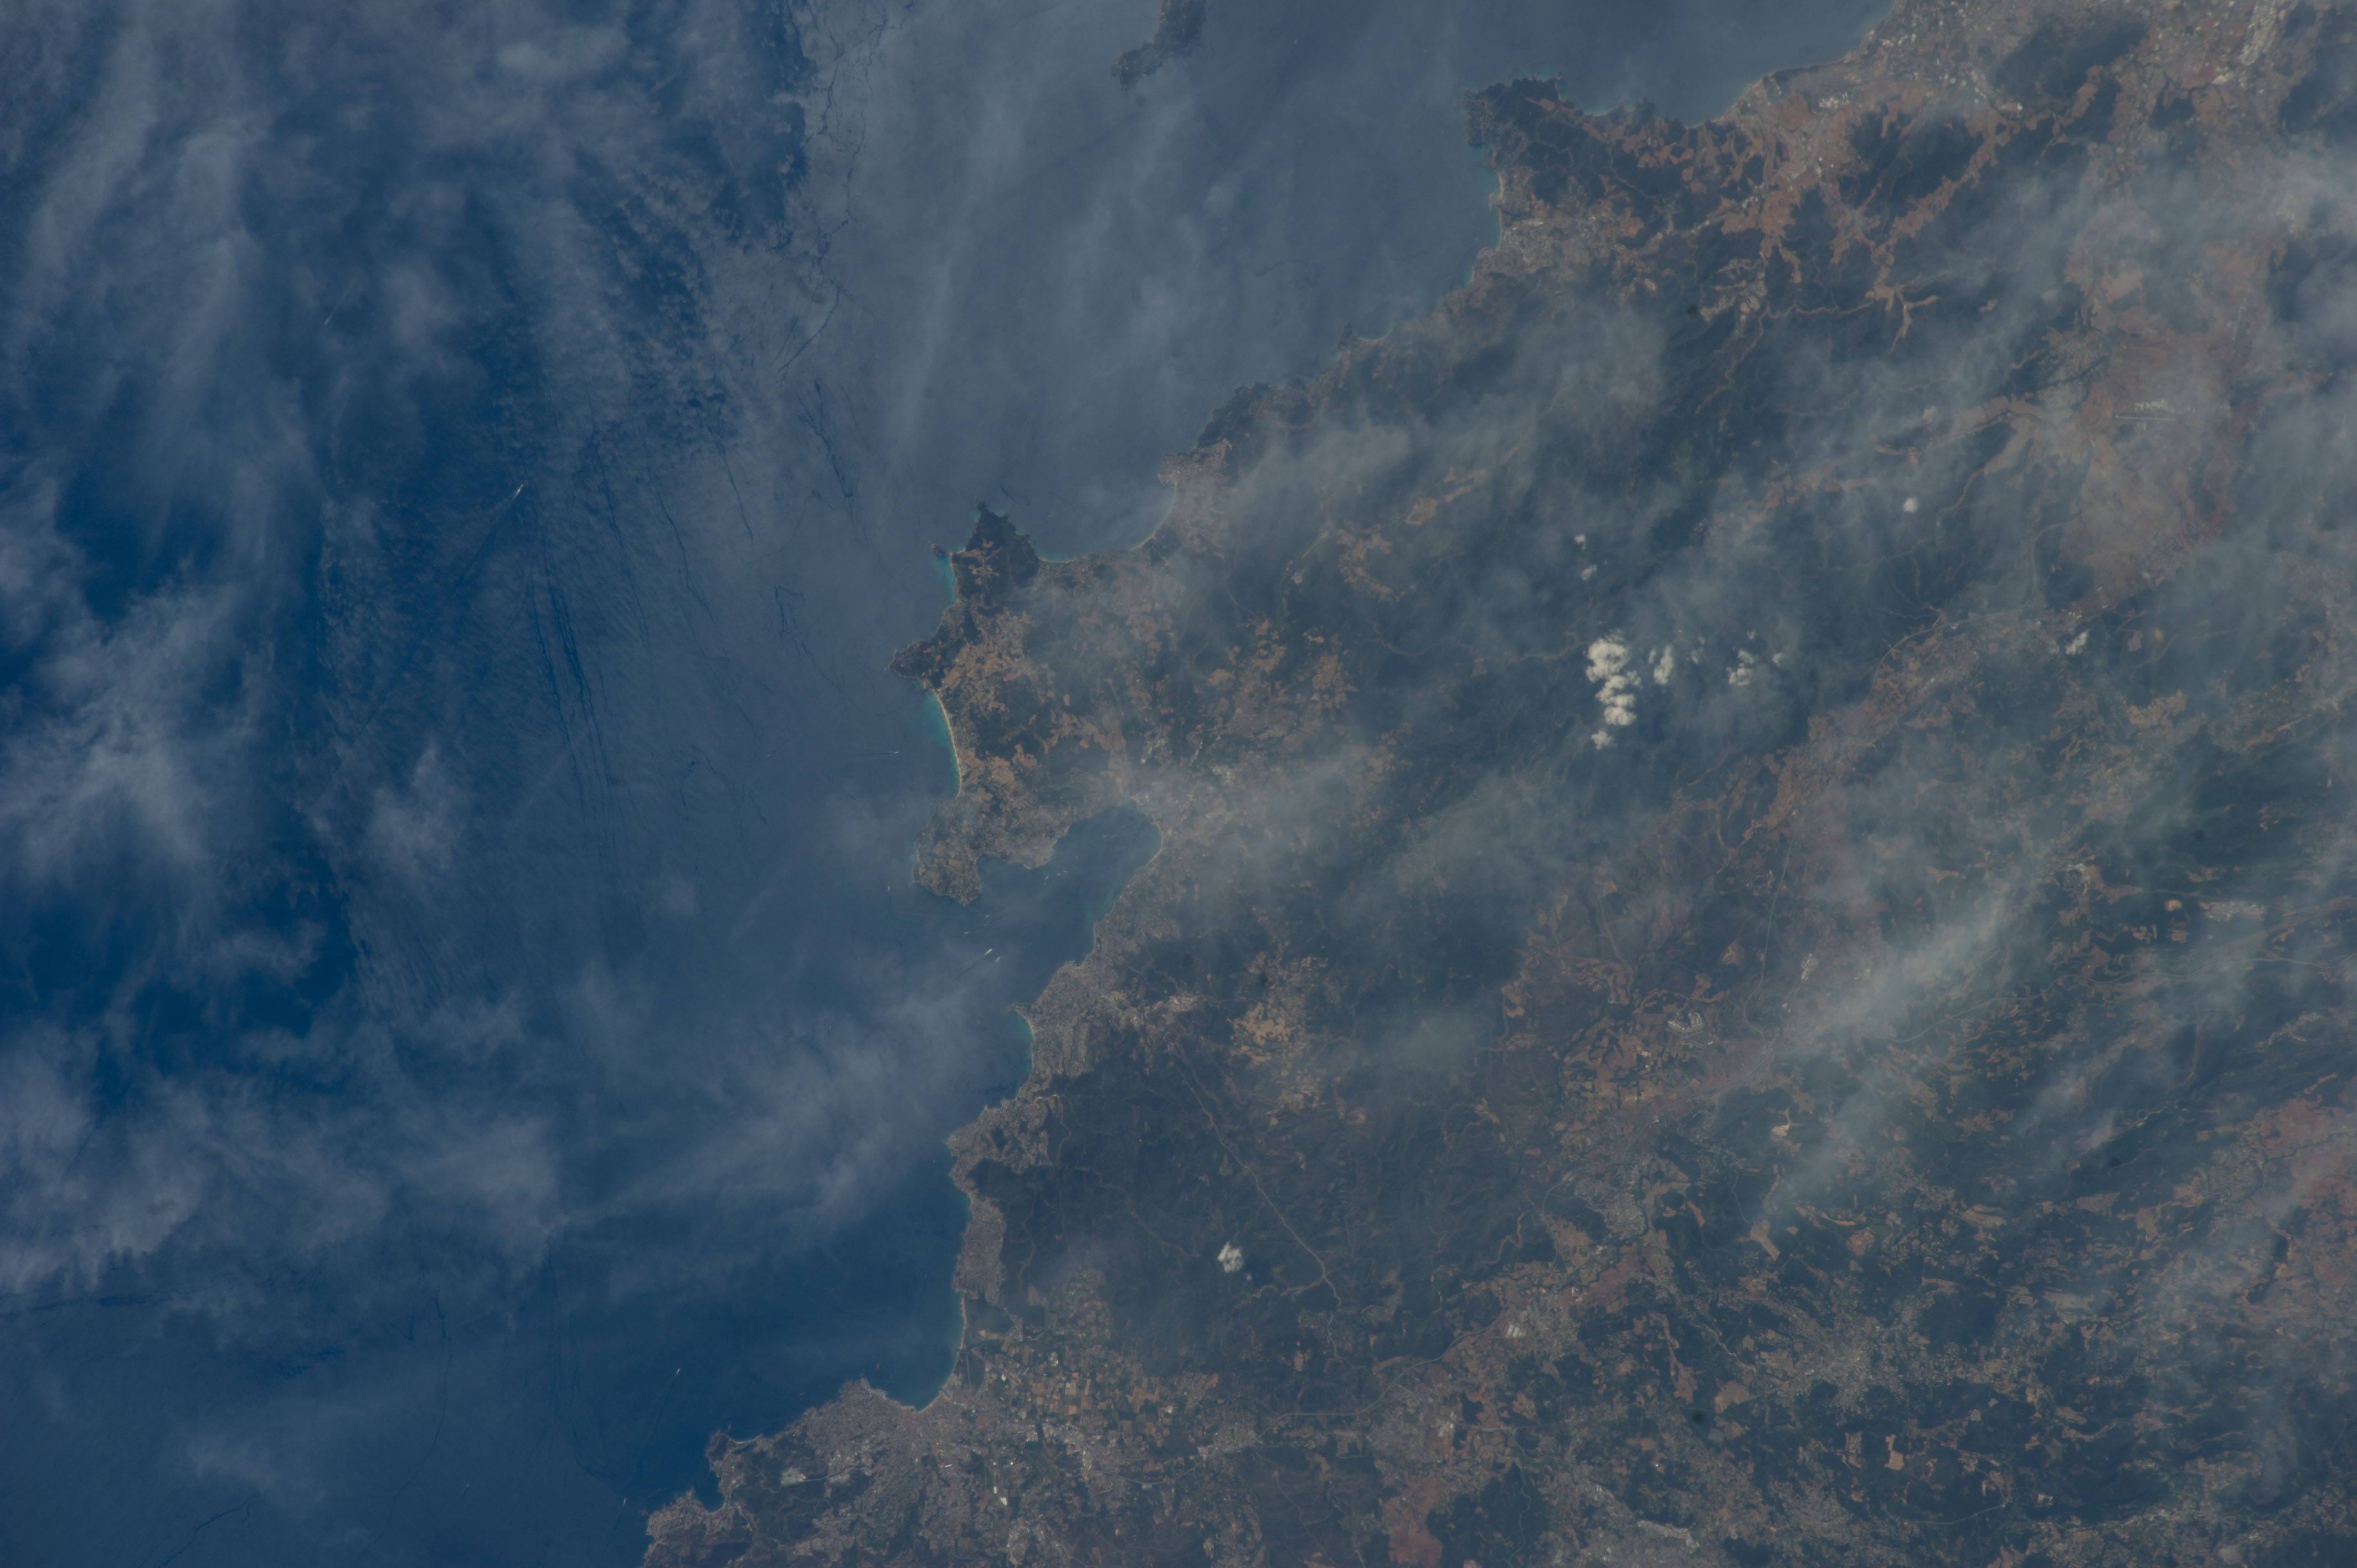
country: FRANCE
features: GOLFE DE SAINT-TROPEZ, LA CASTILLANE, DOMAINE DU RAYOL
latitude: 43.2
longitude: 6.6
